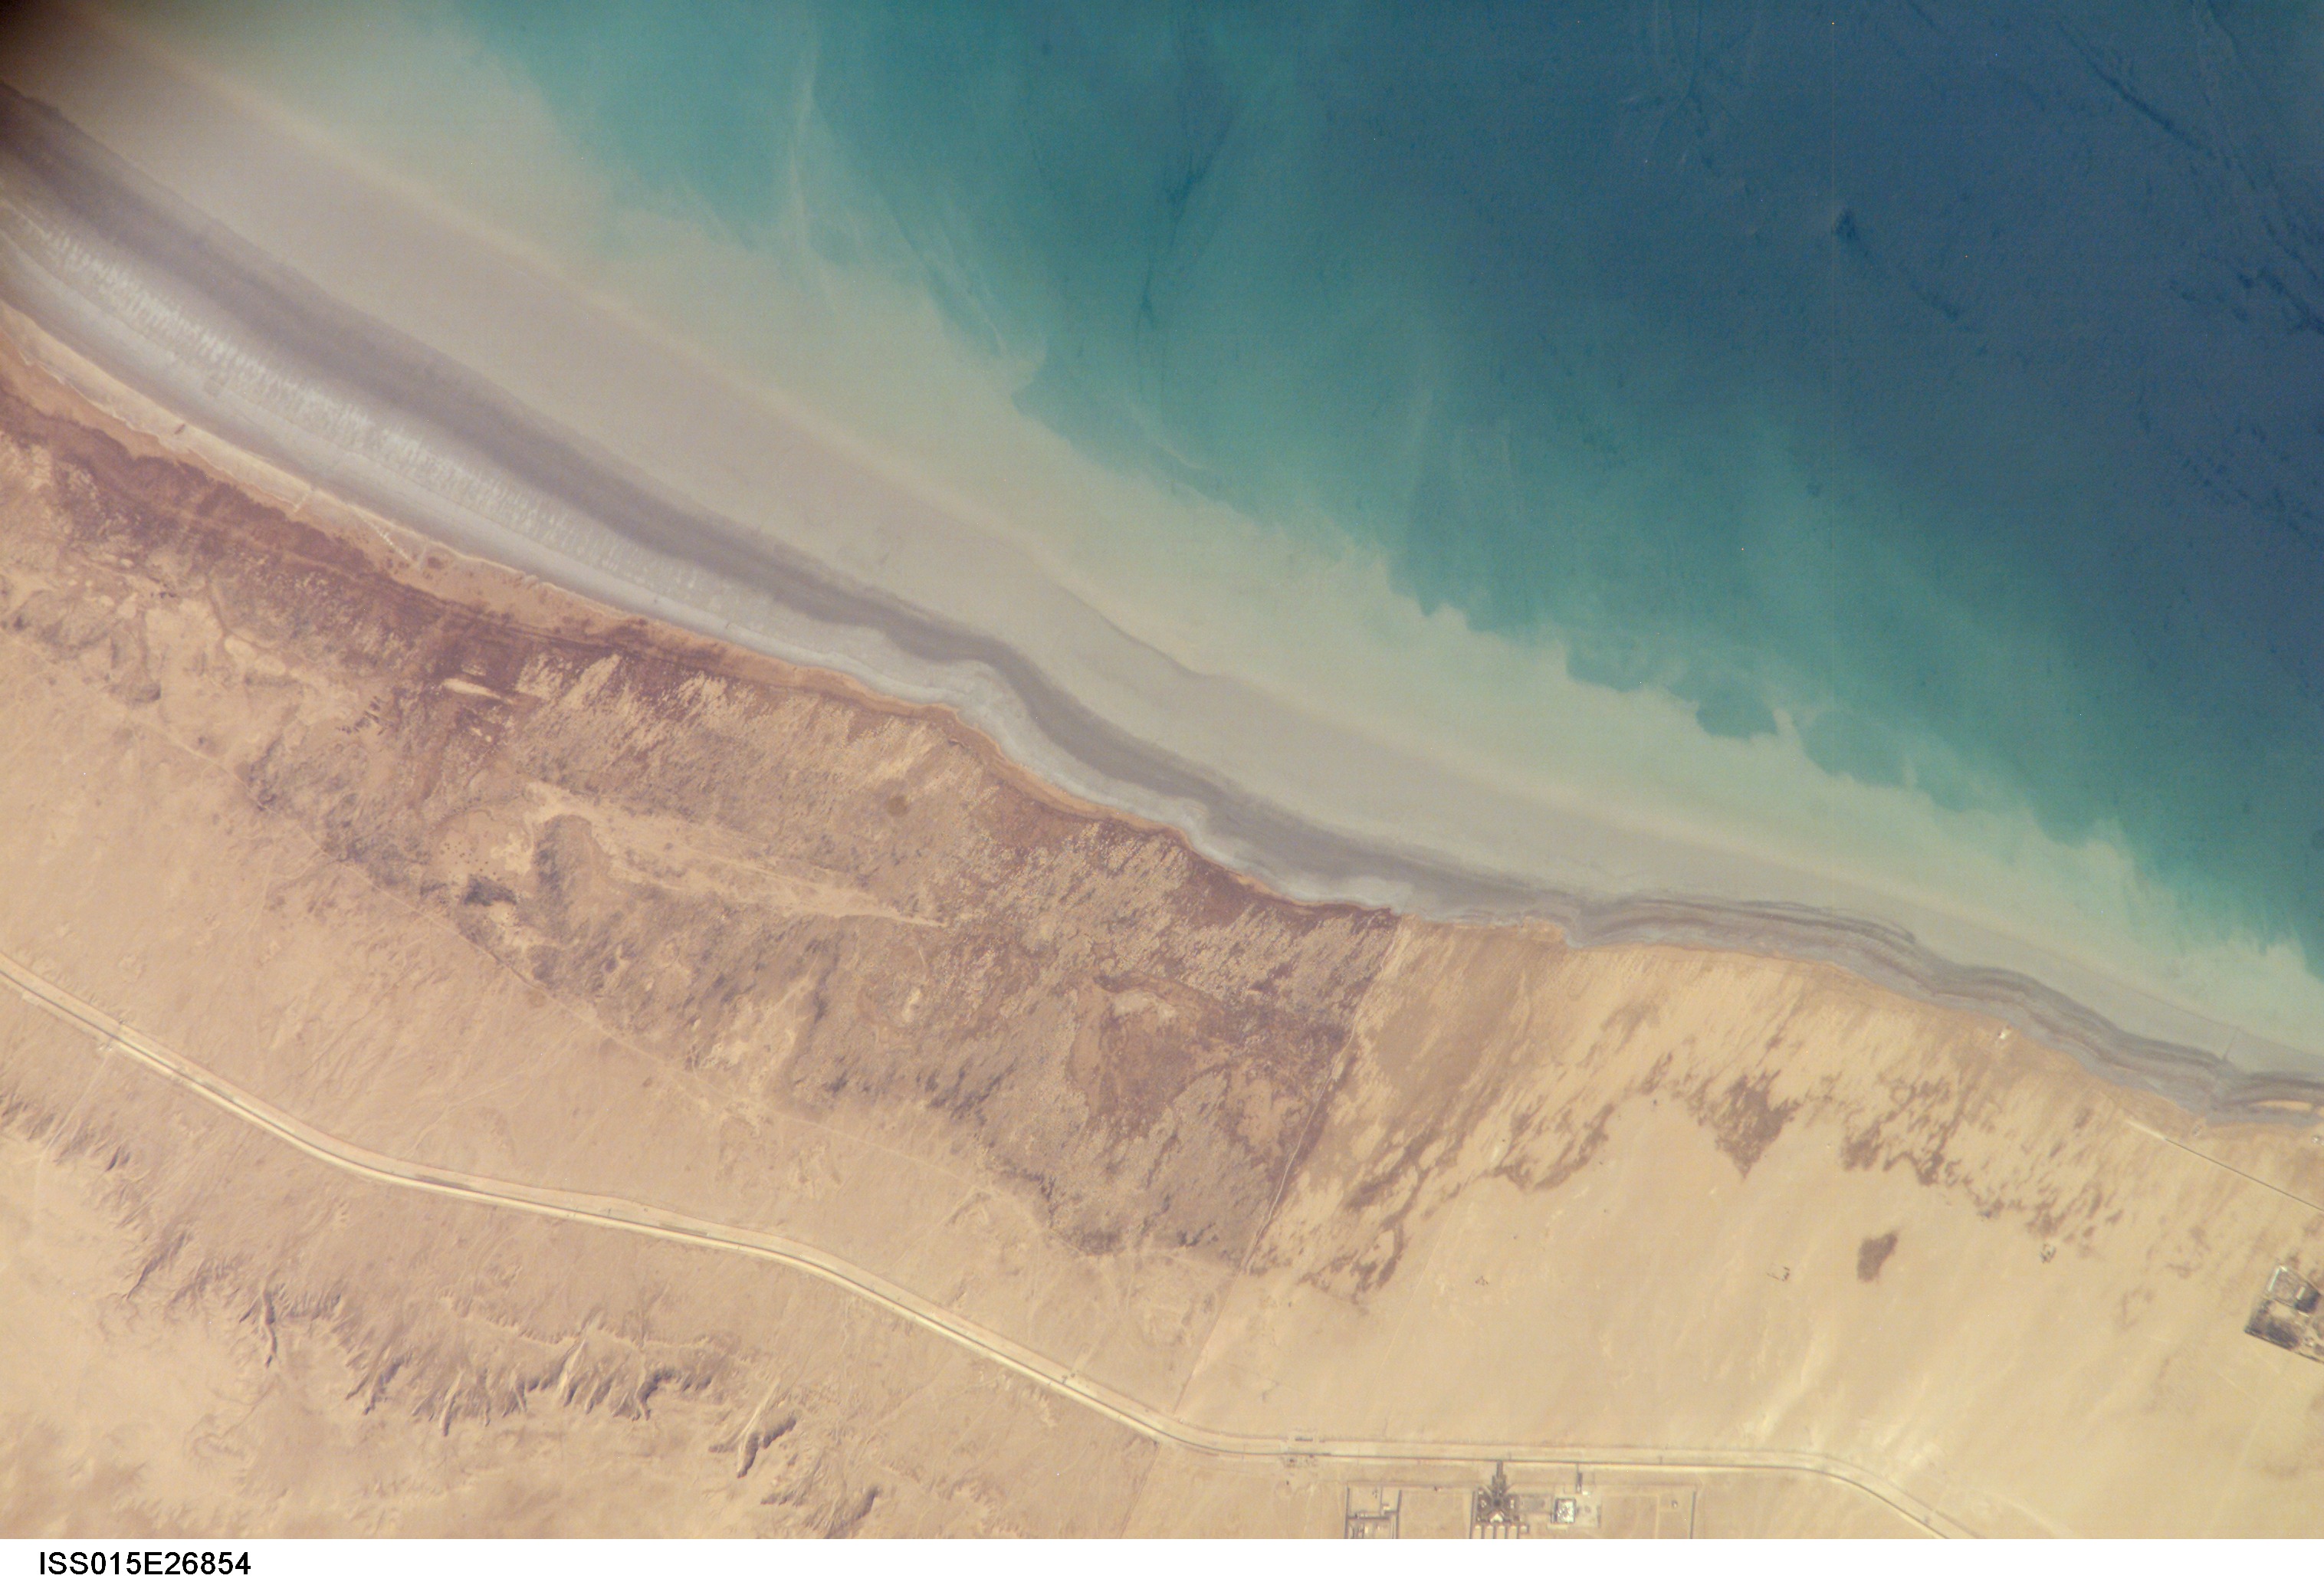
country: KUWAIT
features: B. OF KUWAIT, COAST, ROAD, SED.
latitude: 29.4
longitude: 47.8
